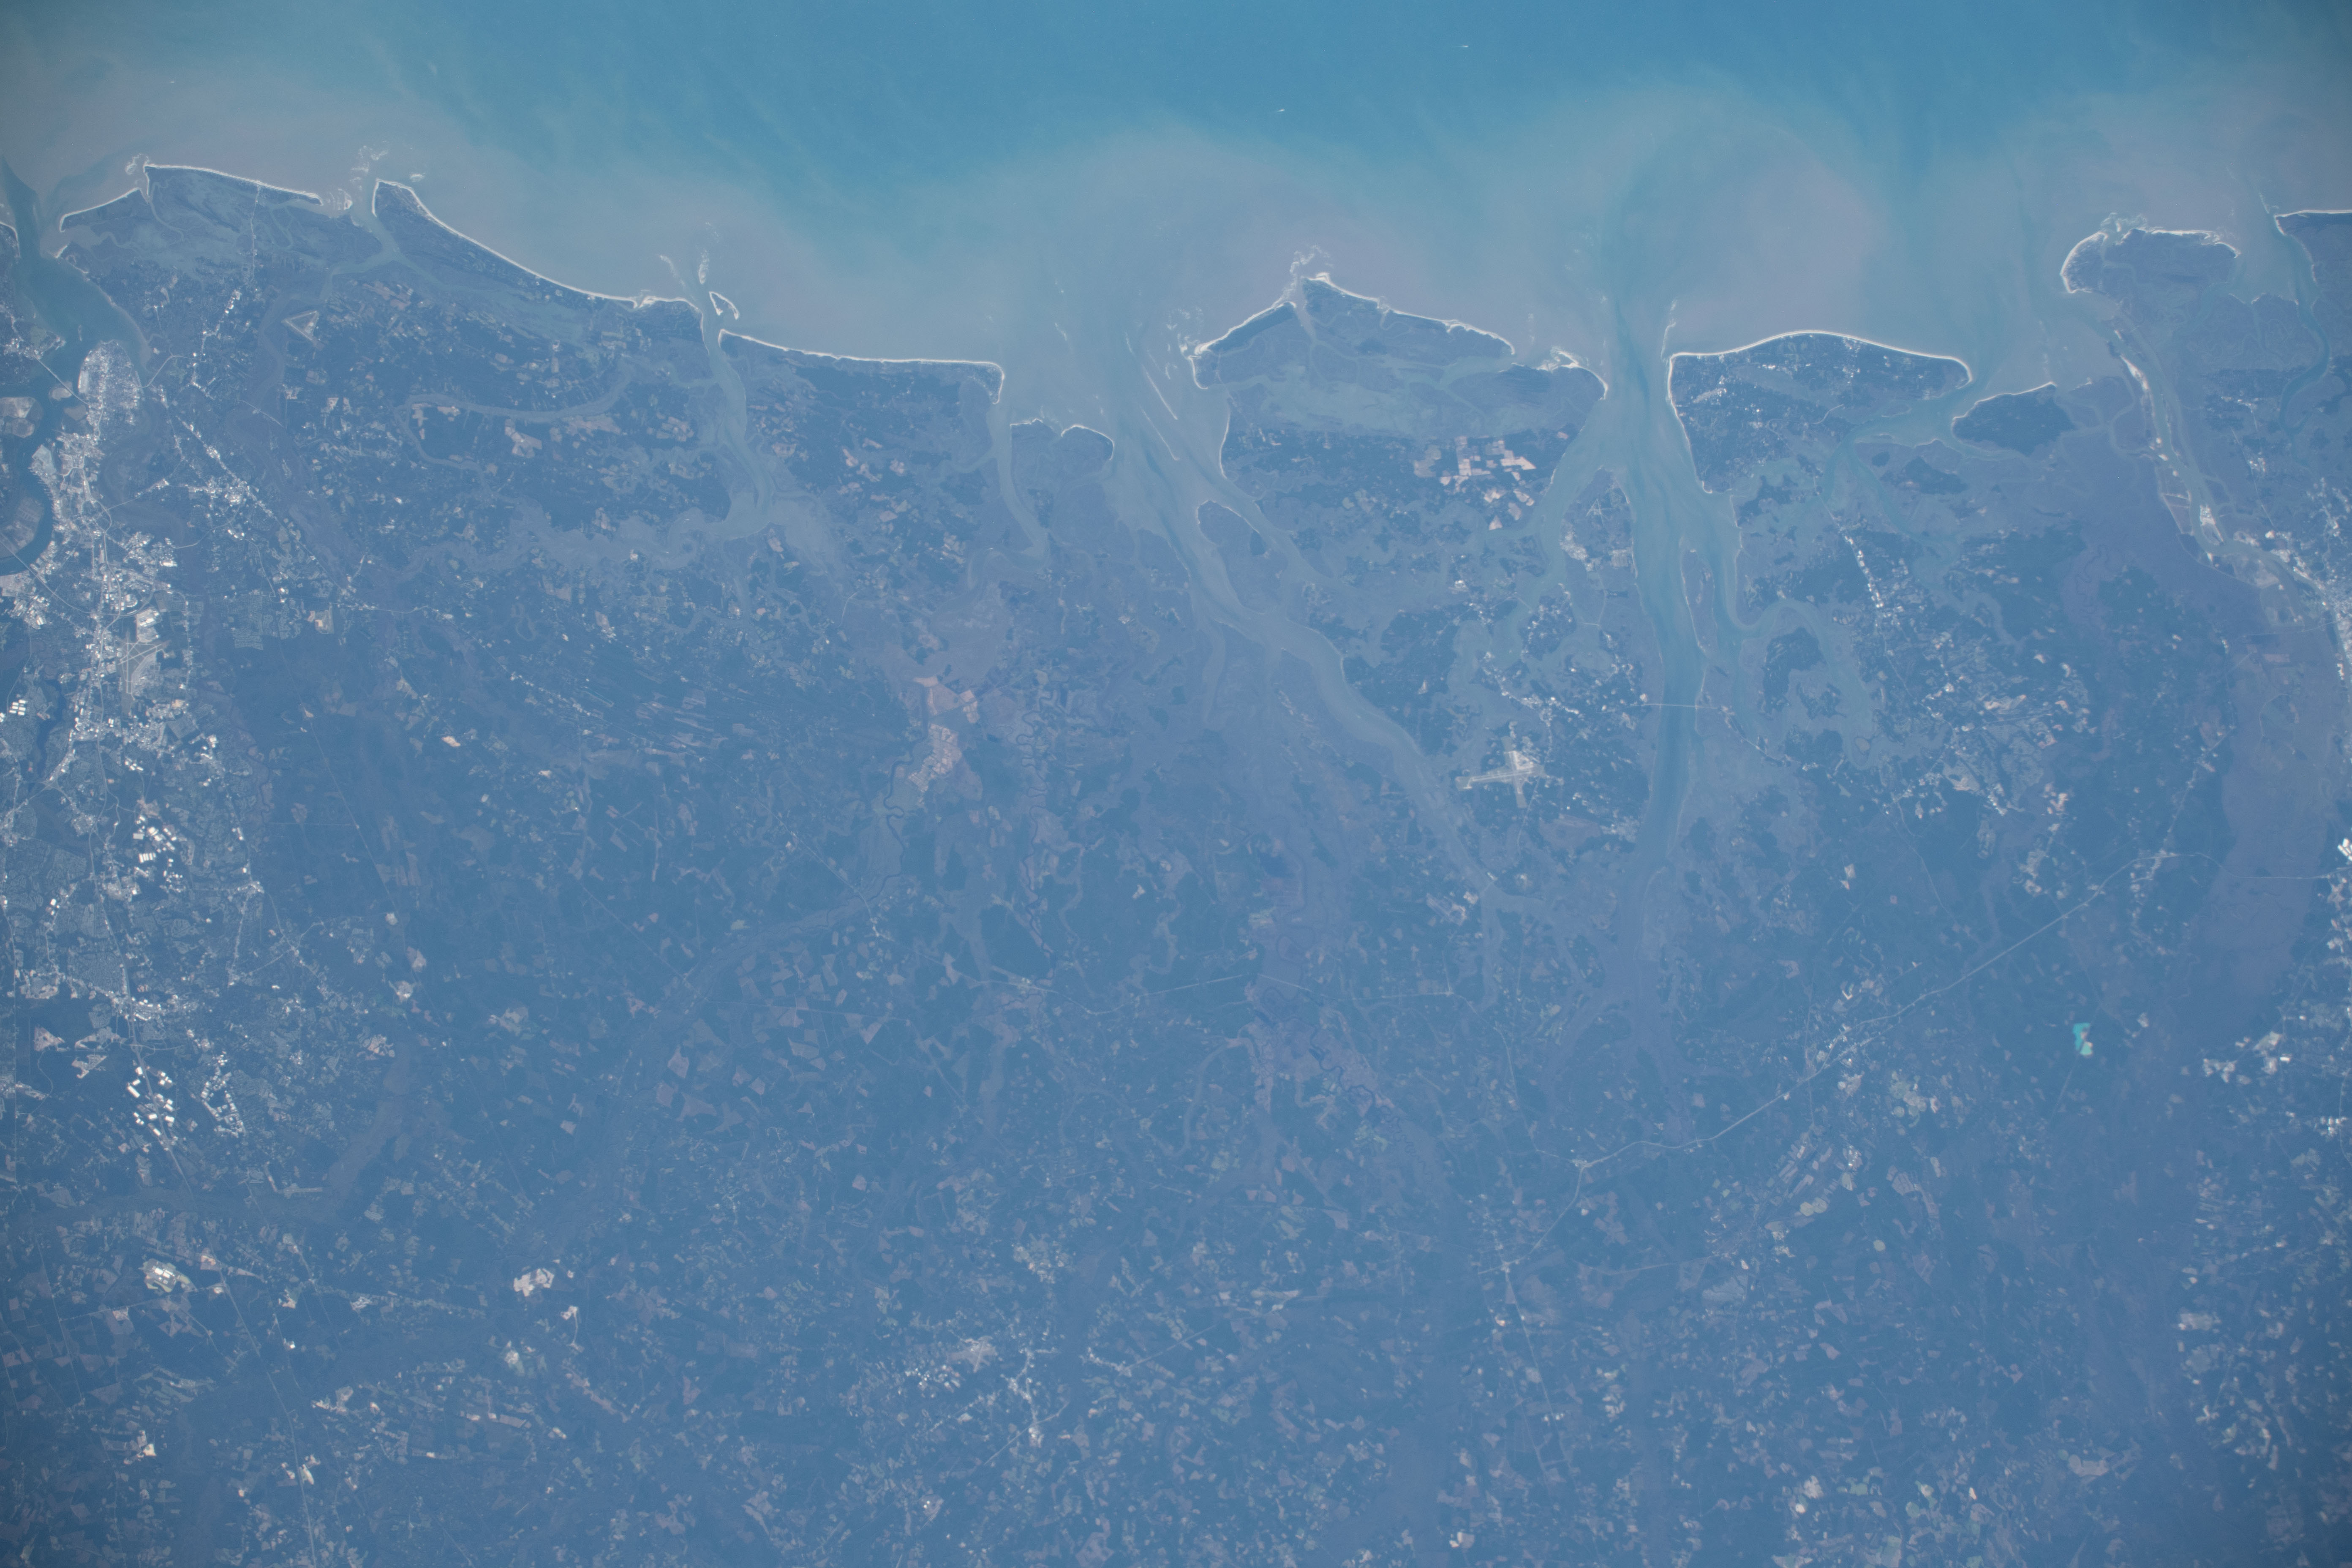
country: USA-SOUTH CAROLINA
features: CHARLESTON, SAINT HELENA SHOAL, SAVANNAH RIVER
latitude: 32.6
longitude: -80.6
